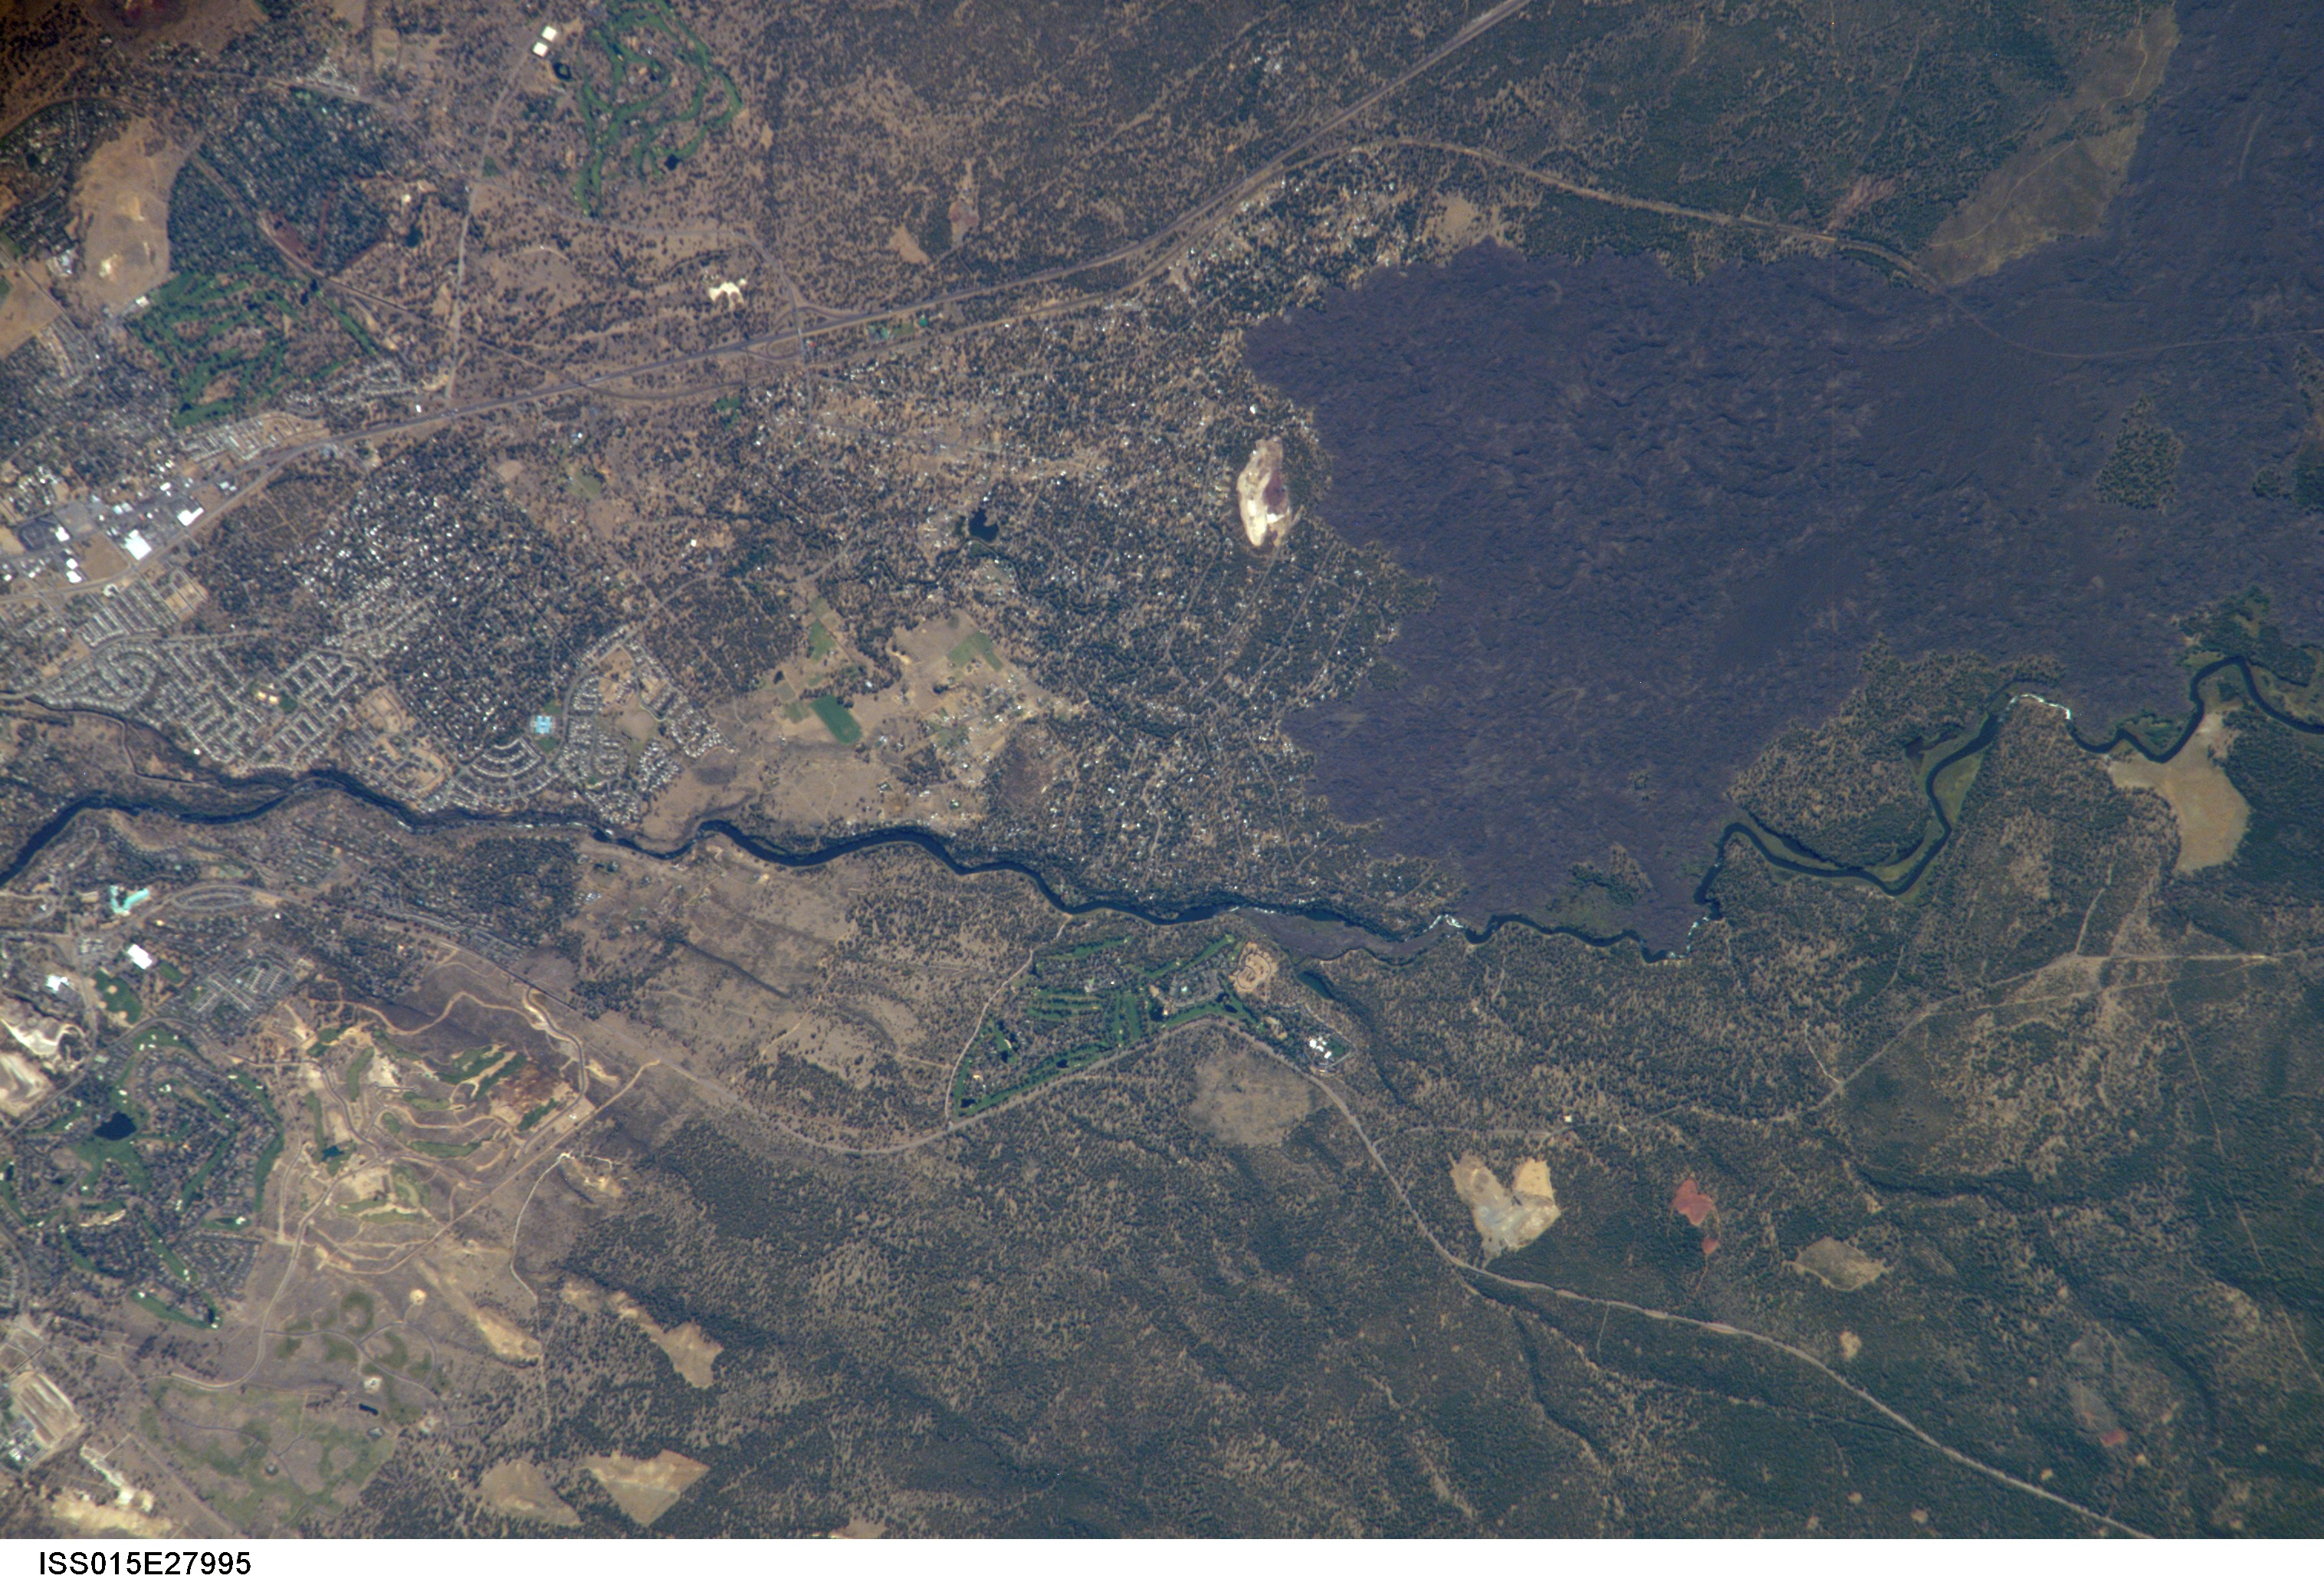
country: USA-OREGON
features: DESCHUTES R., BEND, LAVA AREA
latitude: 44.0
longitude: -121.4
